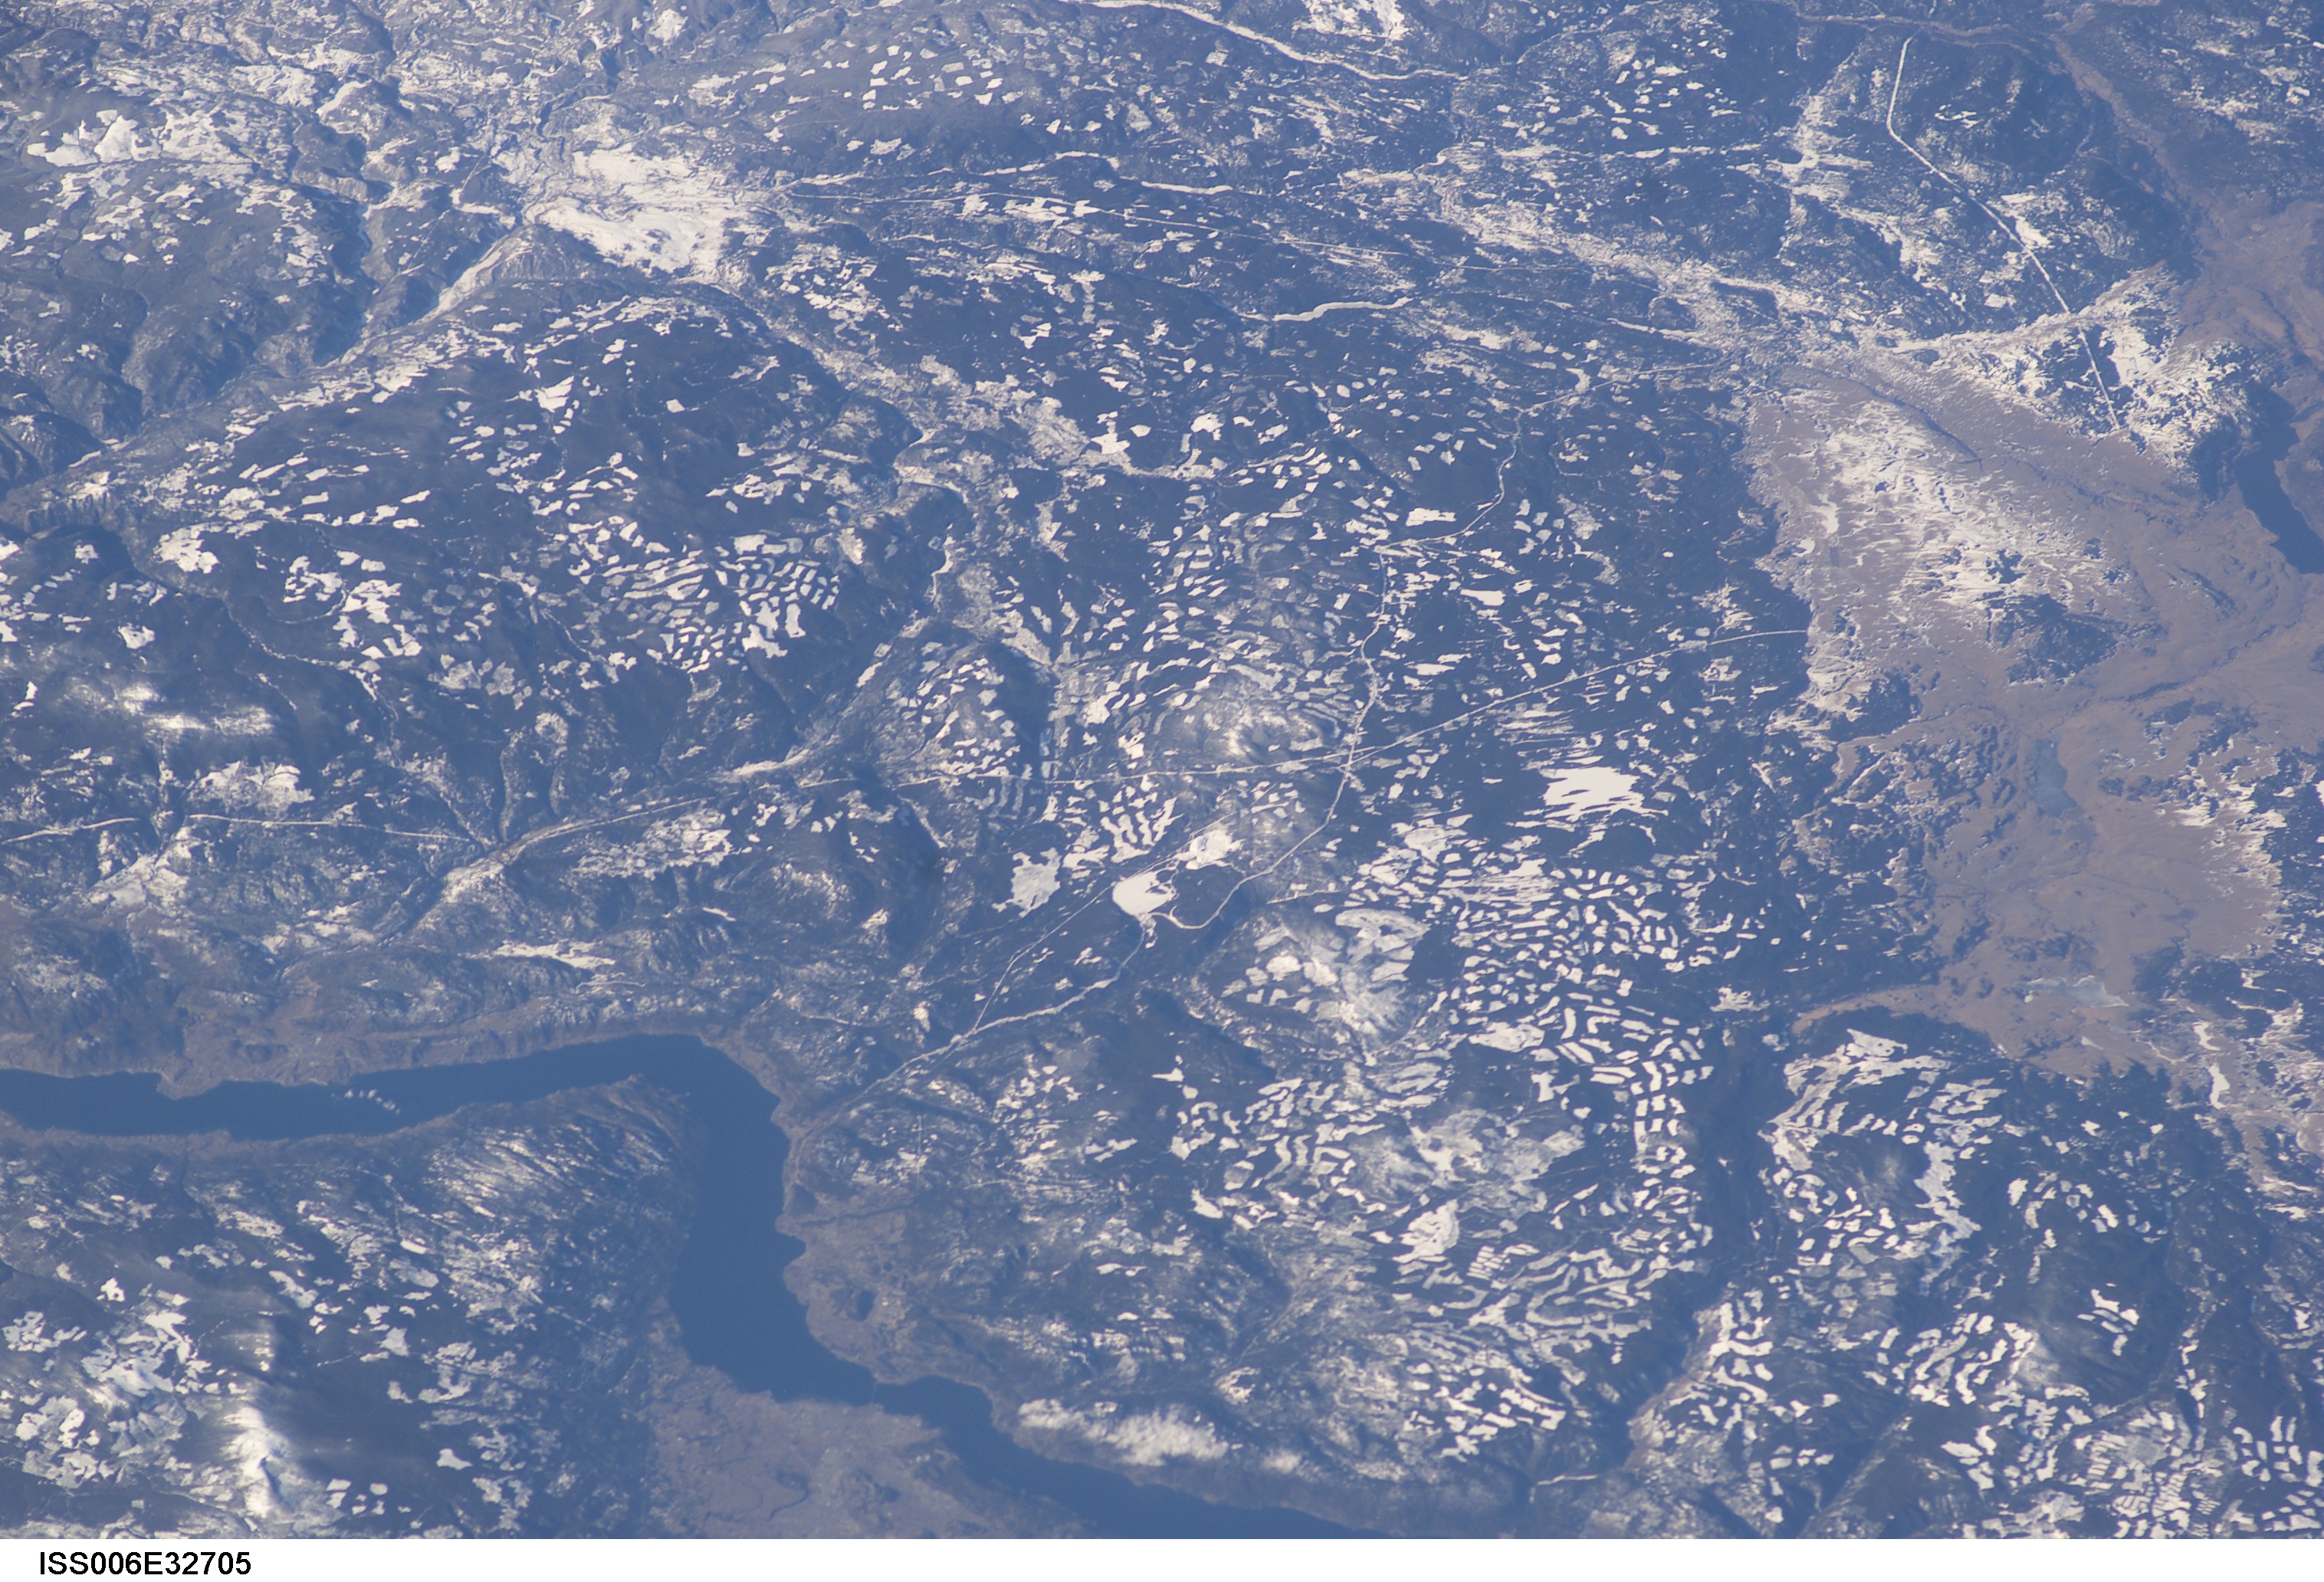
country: CANADA-BC
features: OKANAGAN LAKE, ASPEN GROVE
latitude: 50.0
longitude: -120.0
